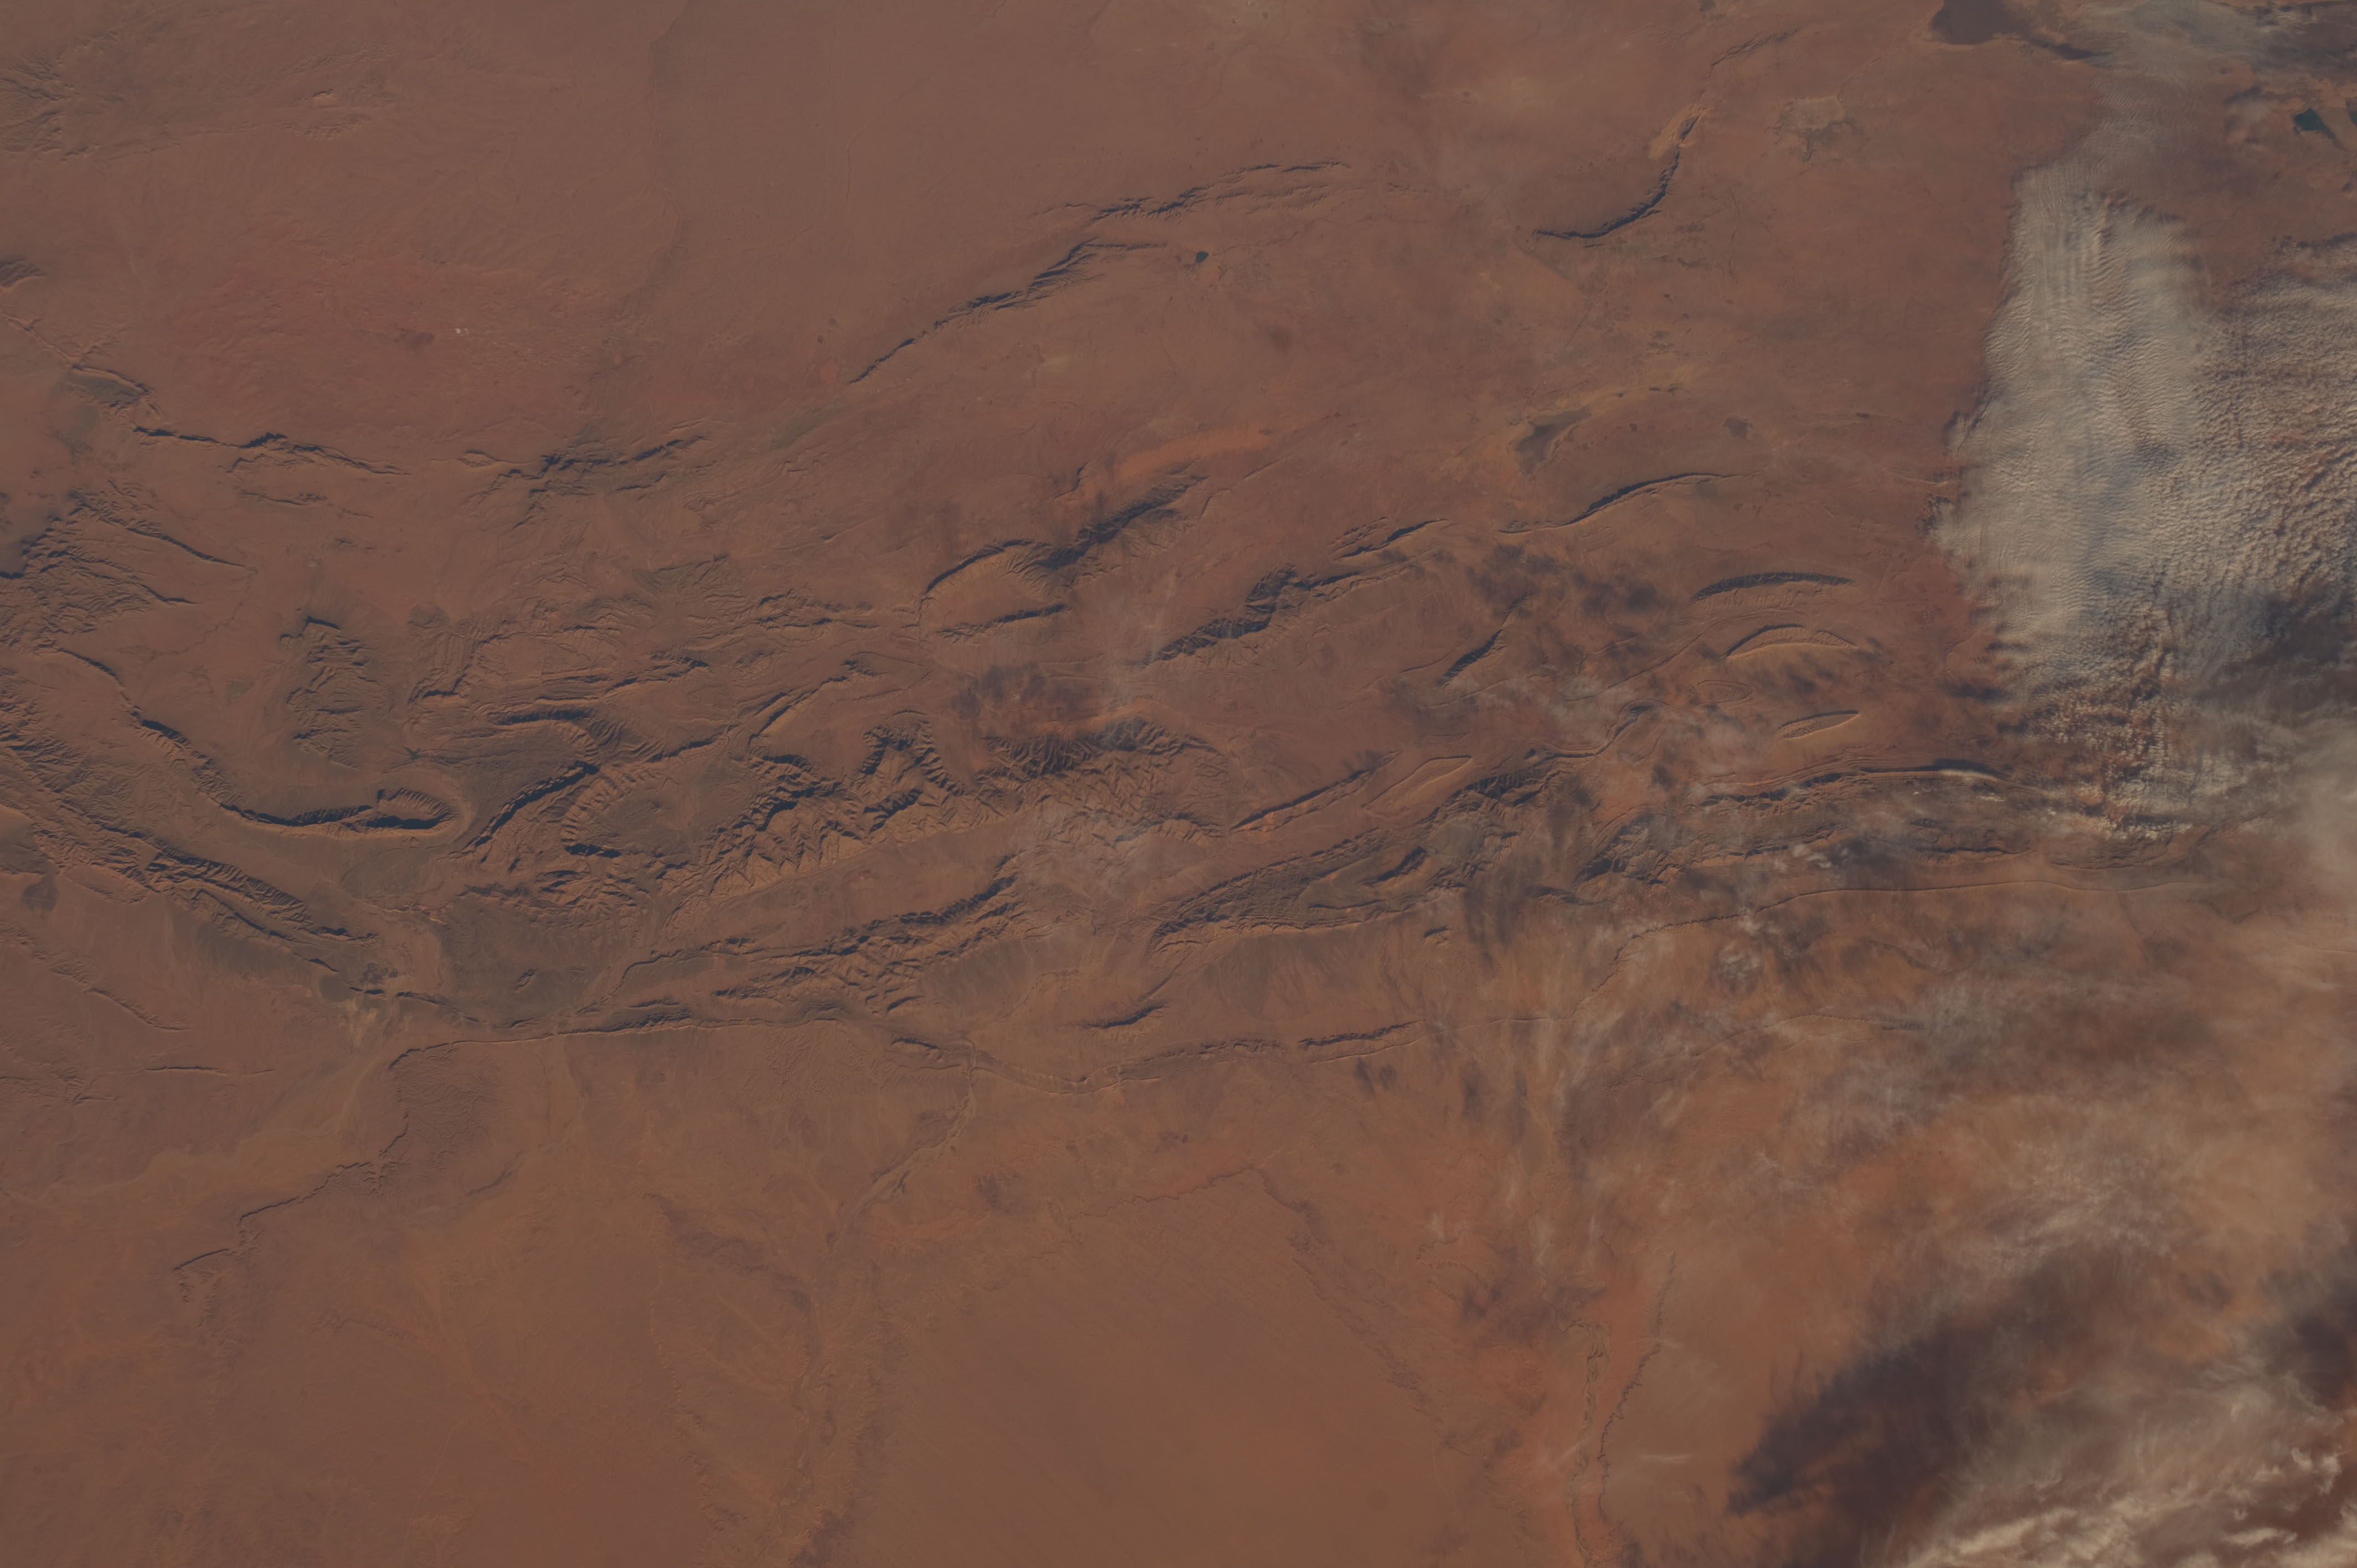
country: ALGERIA
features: DUNES, DESERT, ATLAS MOUNTAINS
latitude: 32.5
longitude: -0.5
